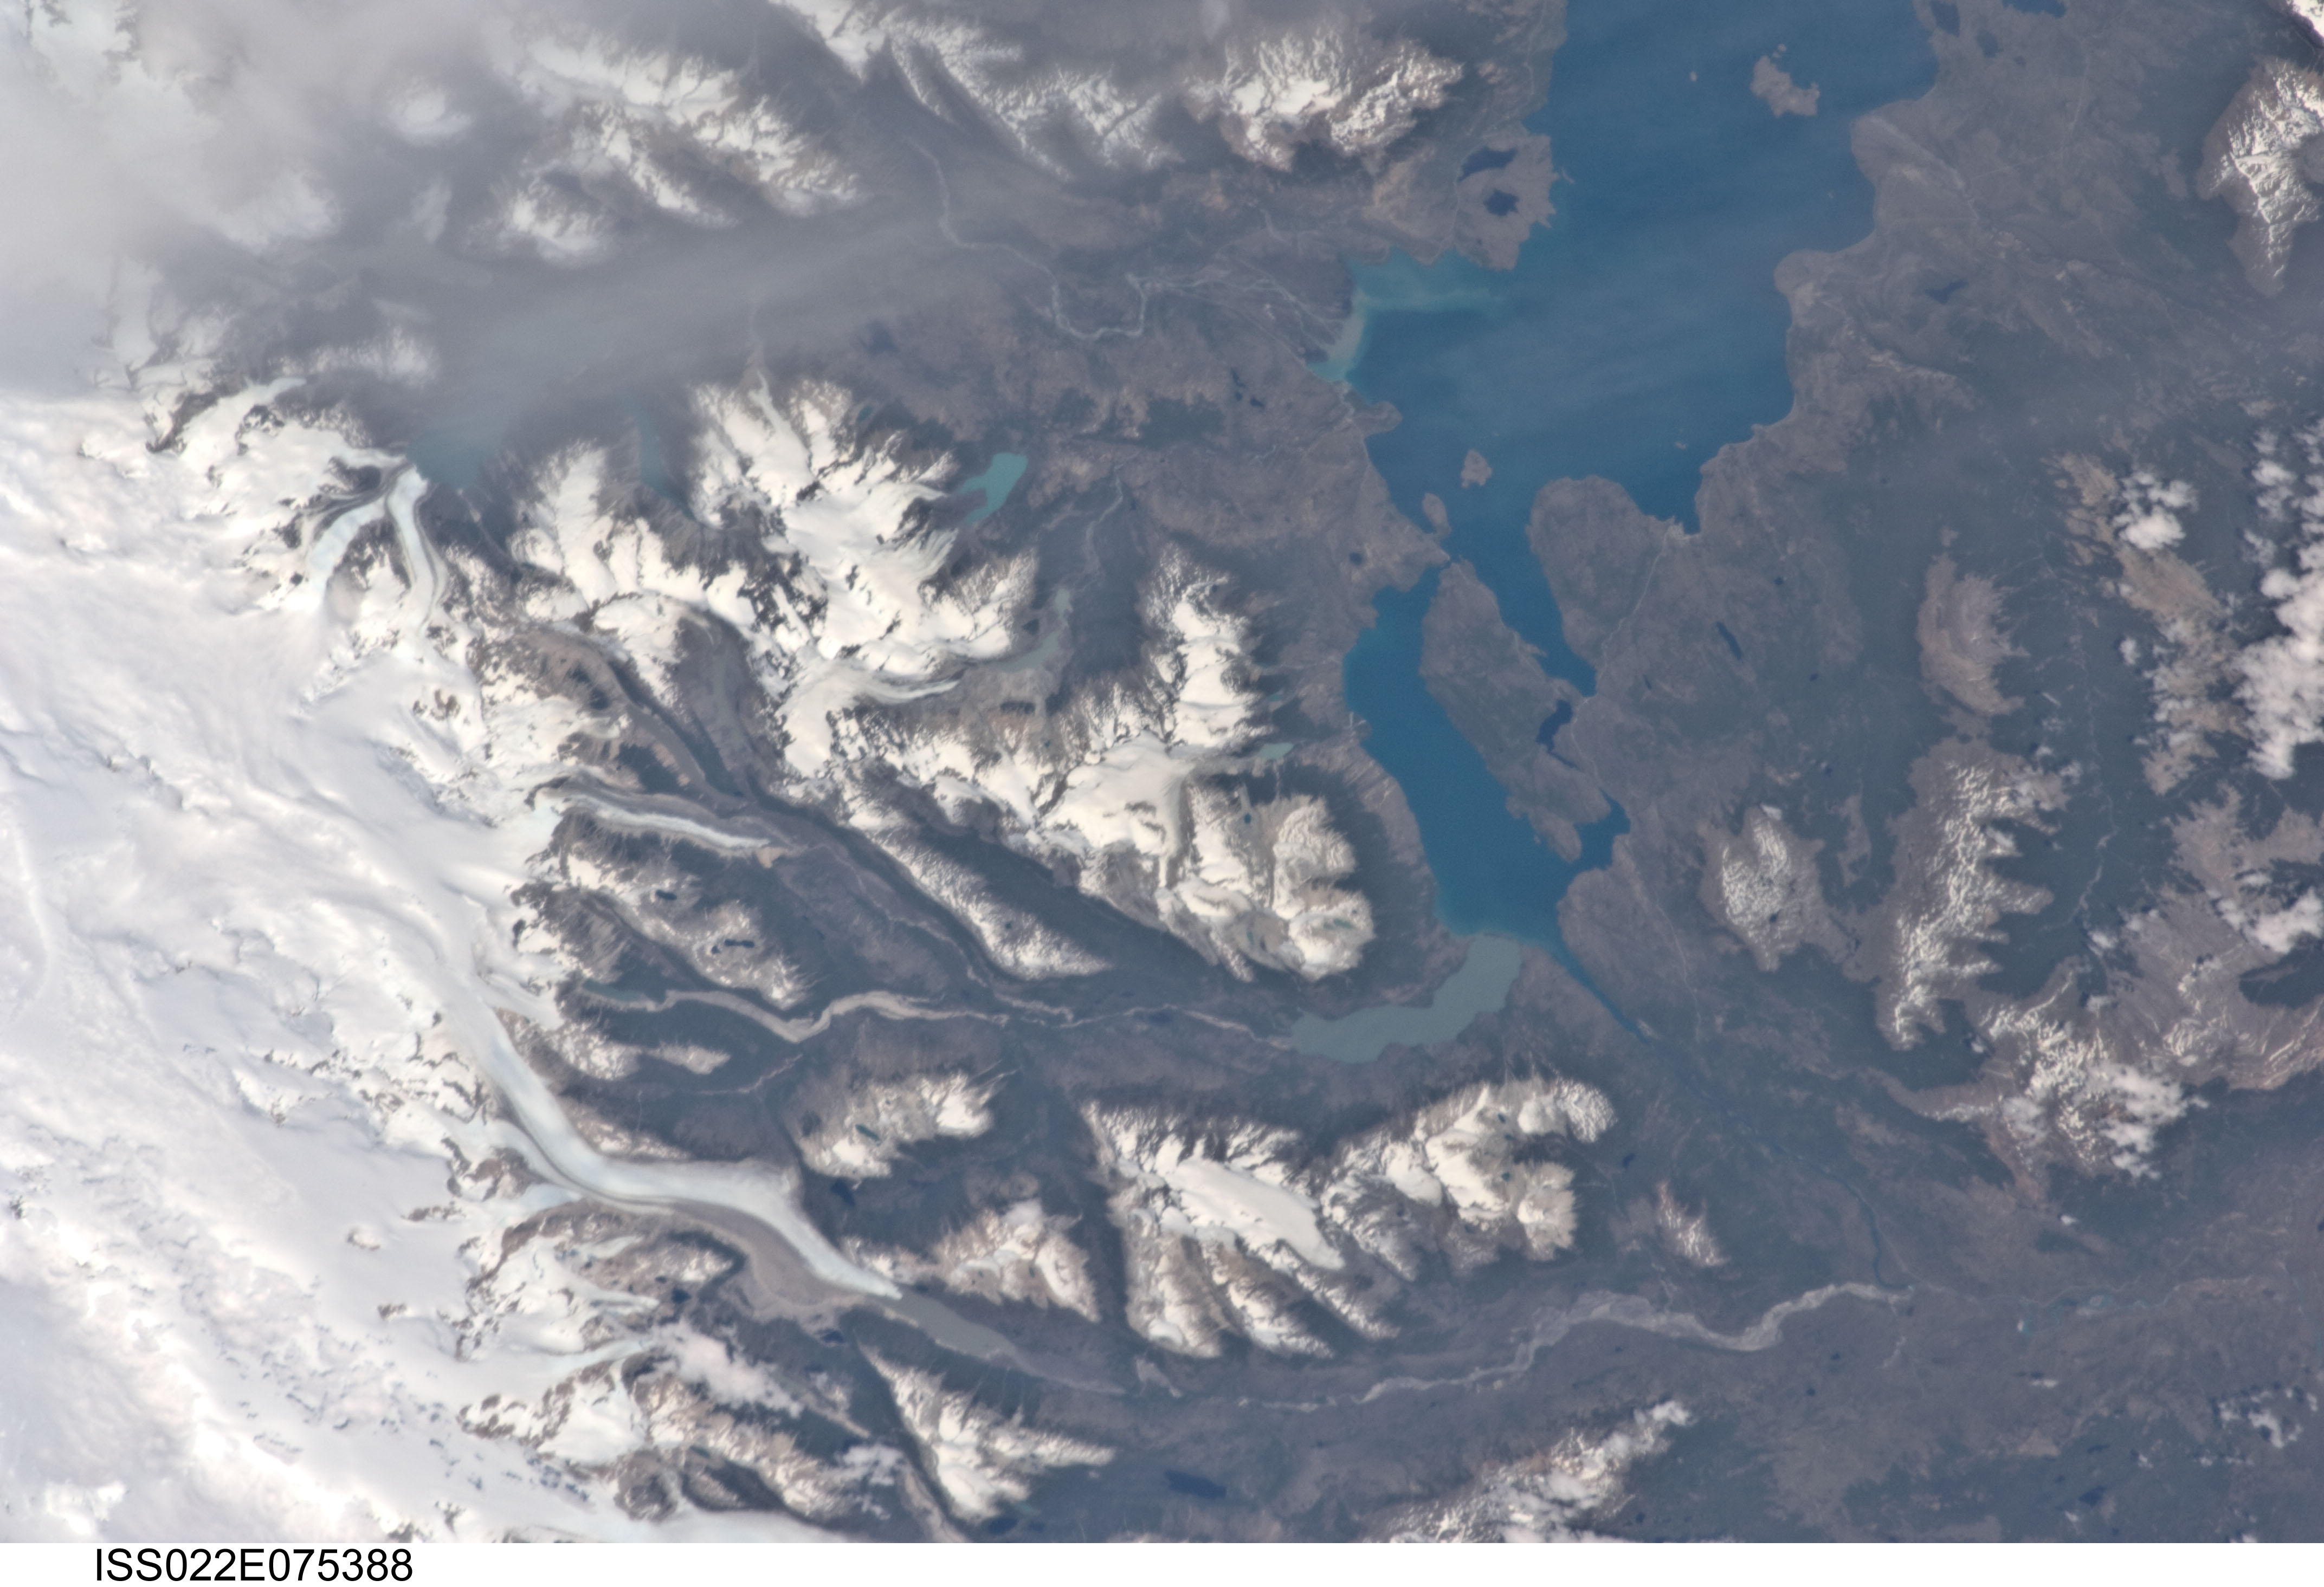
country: CHILE
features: N. PATAGONIAN ICE FIELD, LEONES GL., NEF GL., W. L. BUENOS AIRES, MTS.
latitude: -47.0
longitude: -73.0
